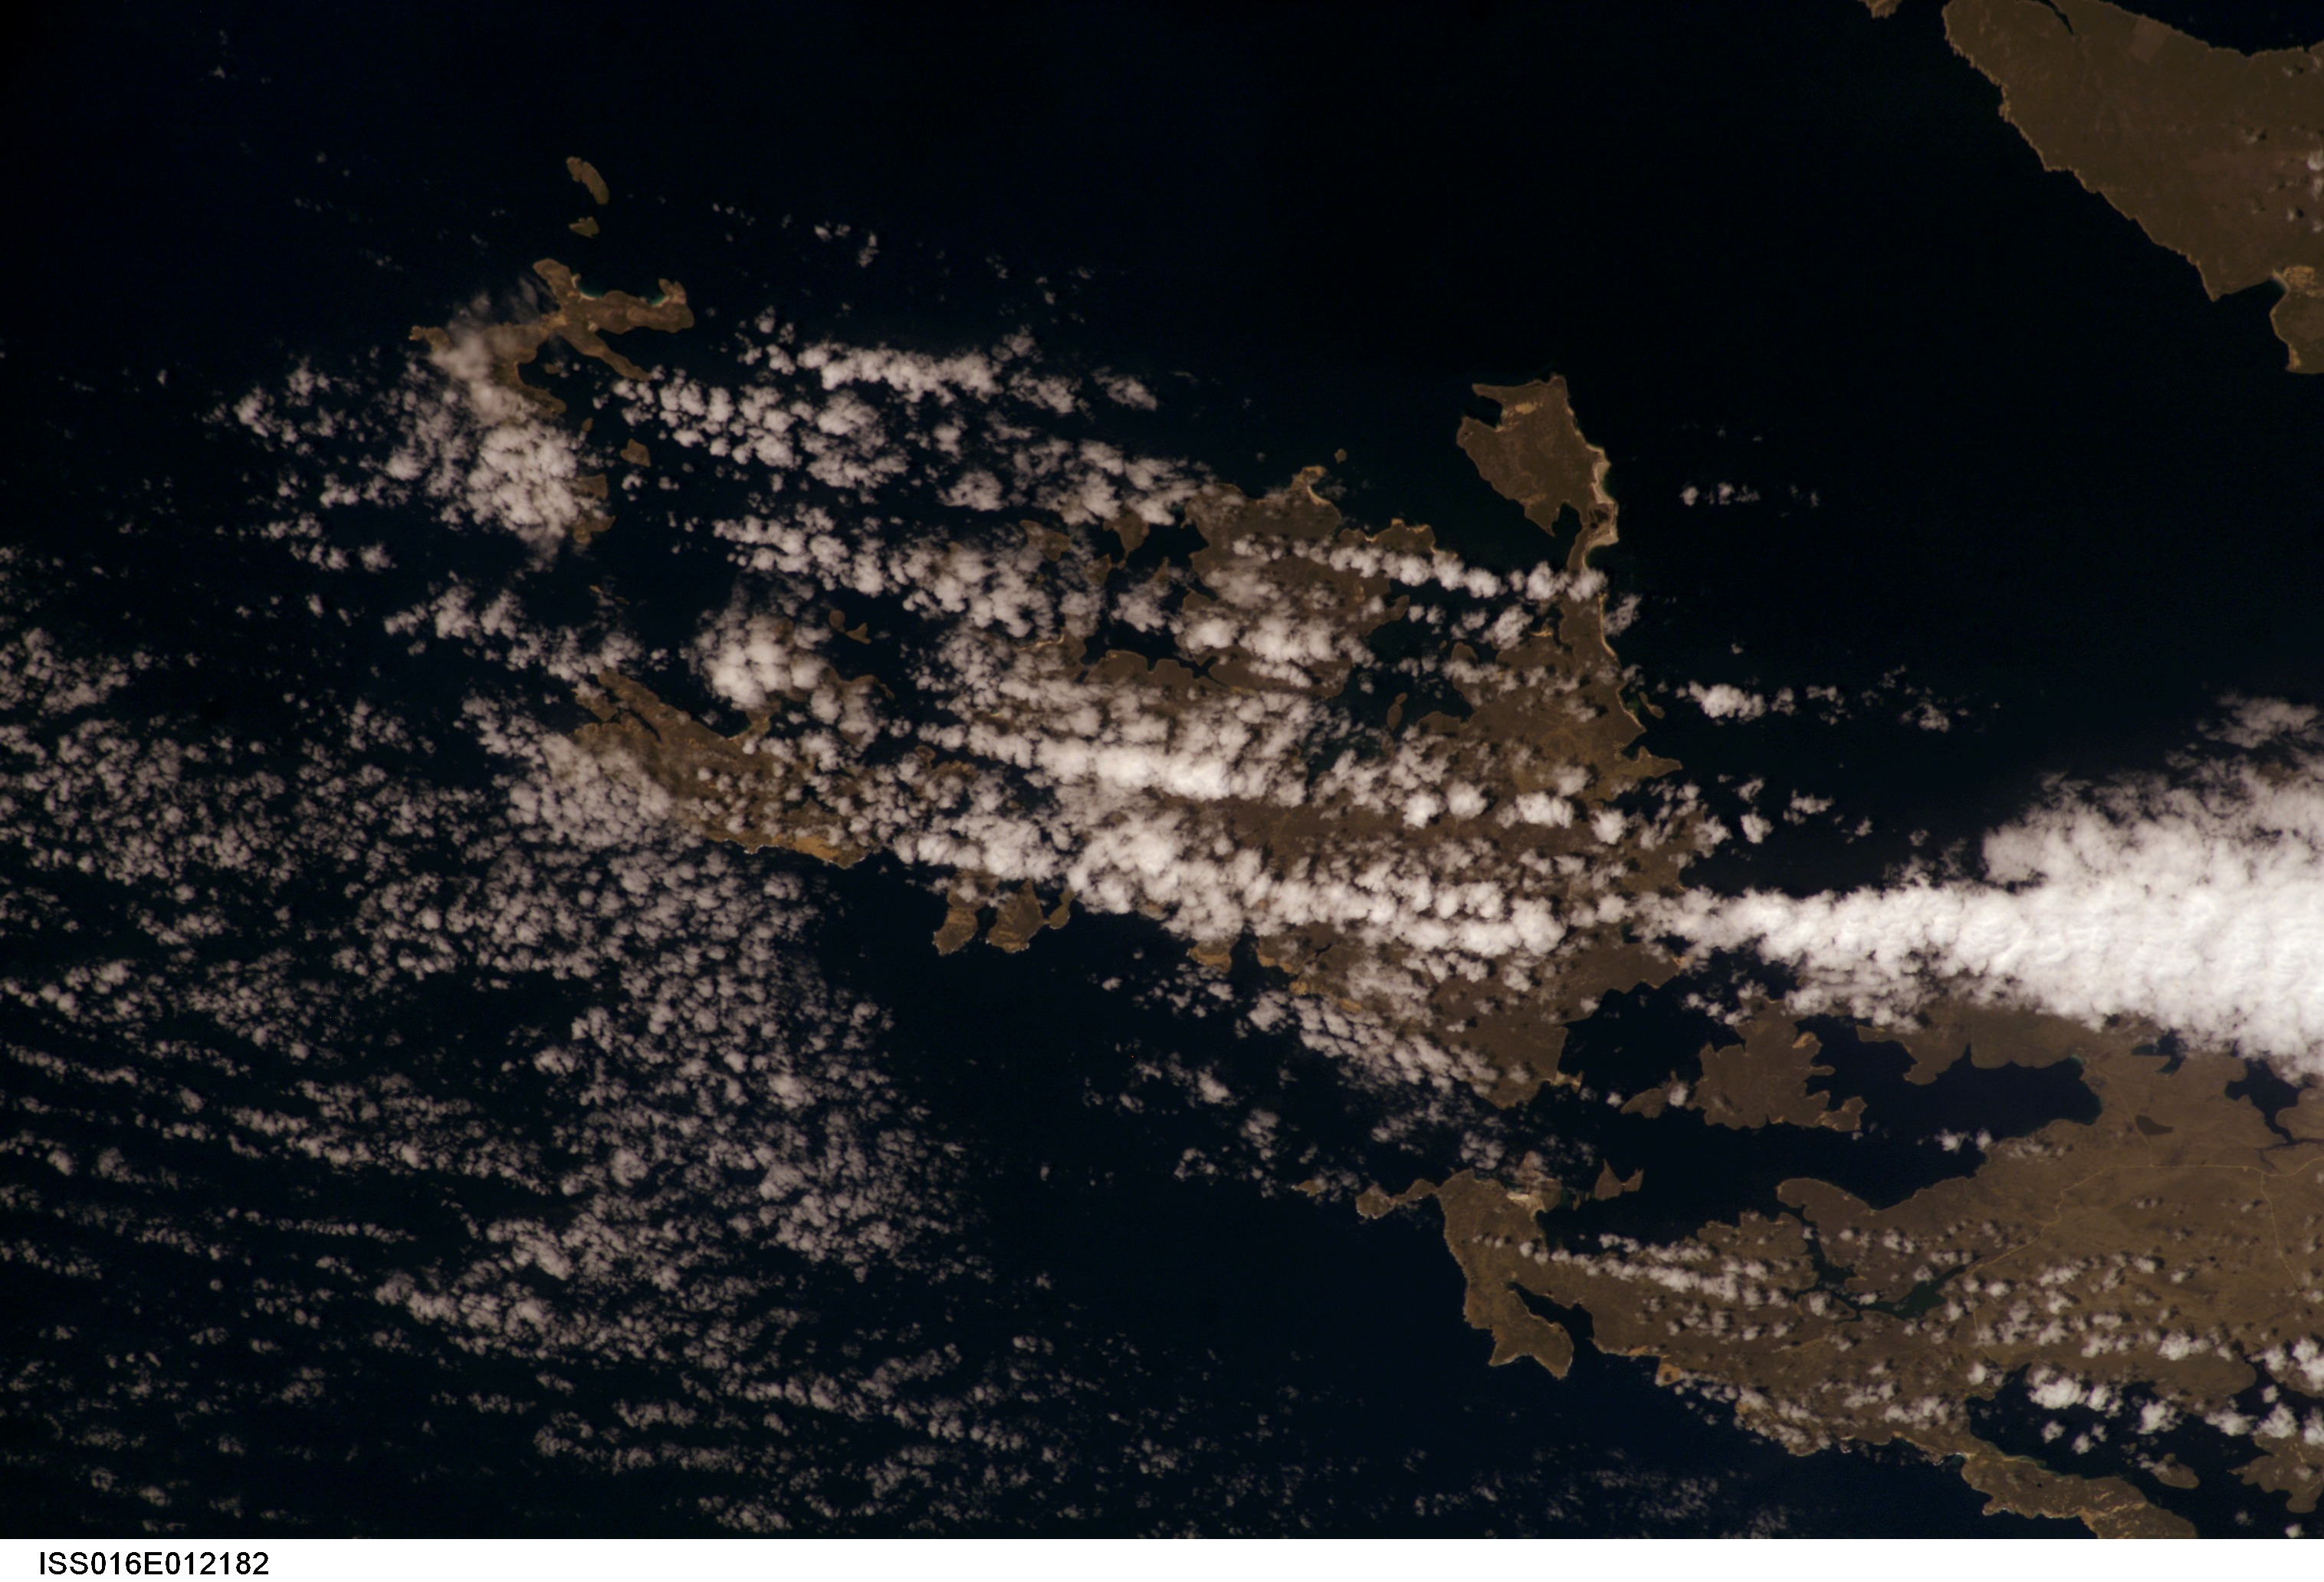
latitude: -51.5
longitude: -60.5
